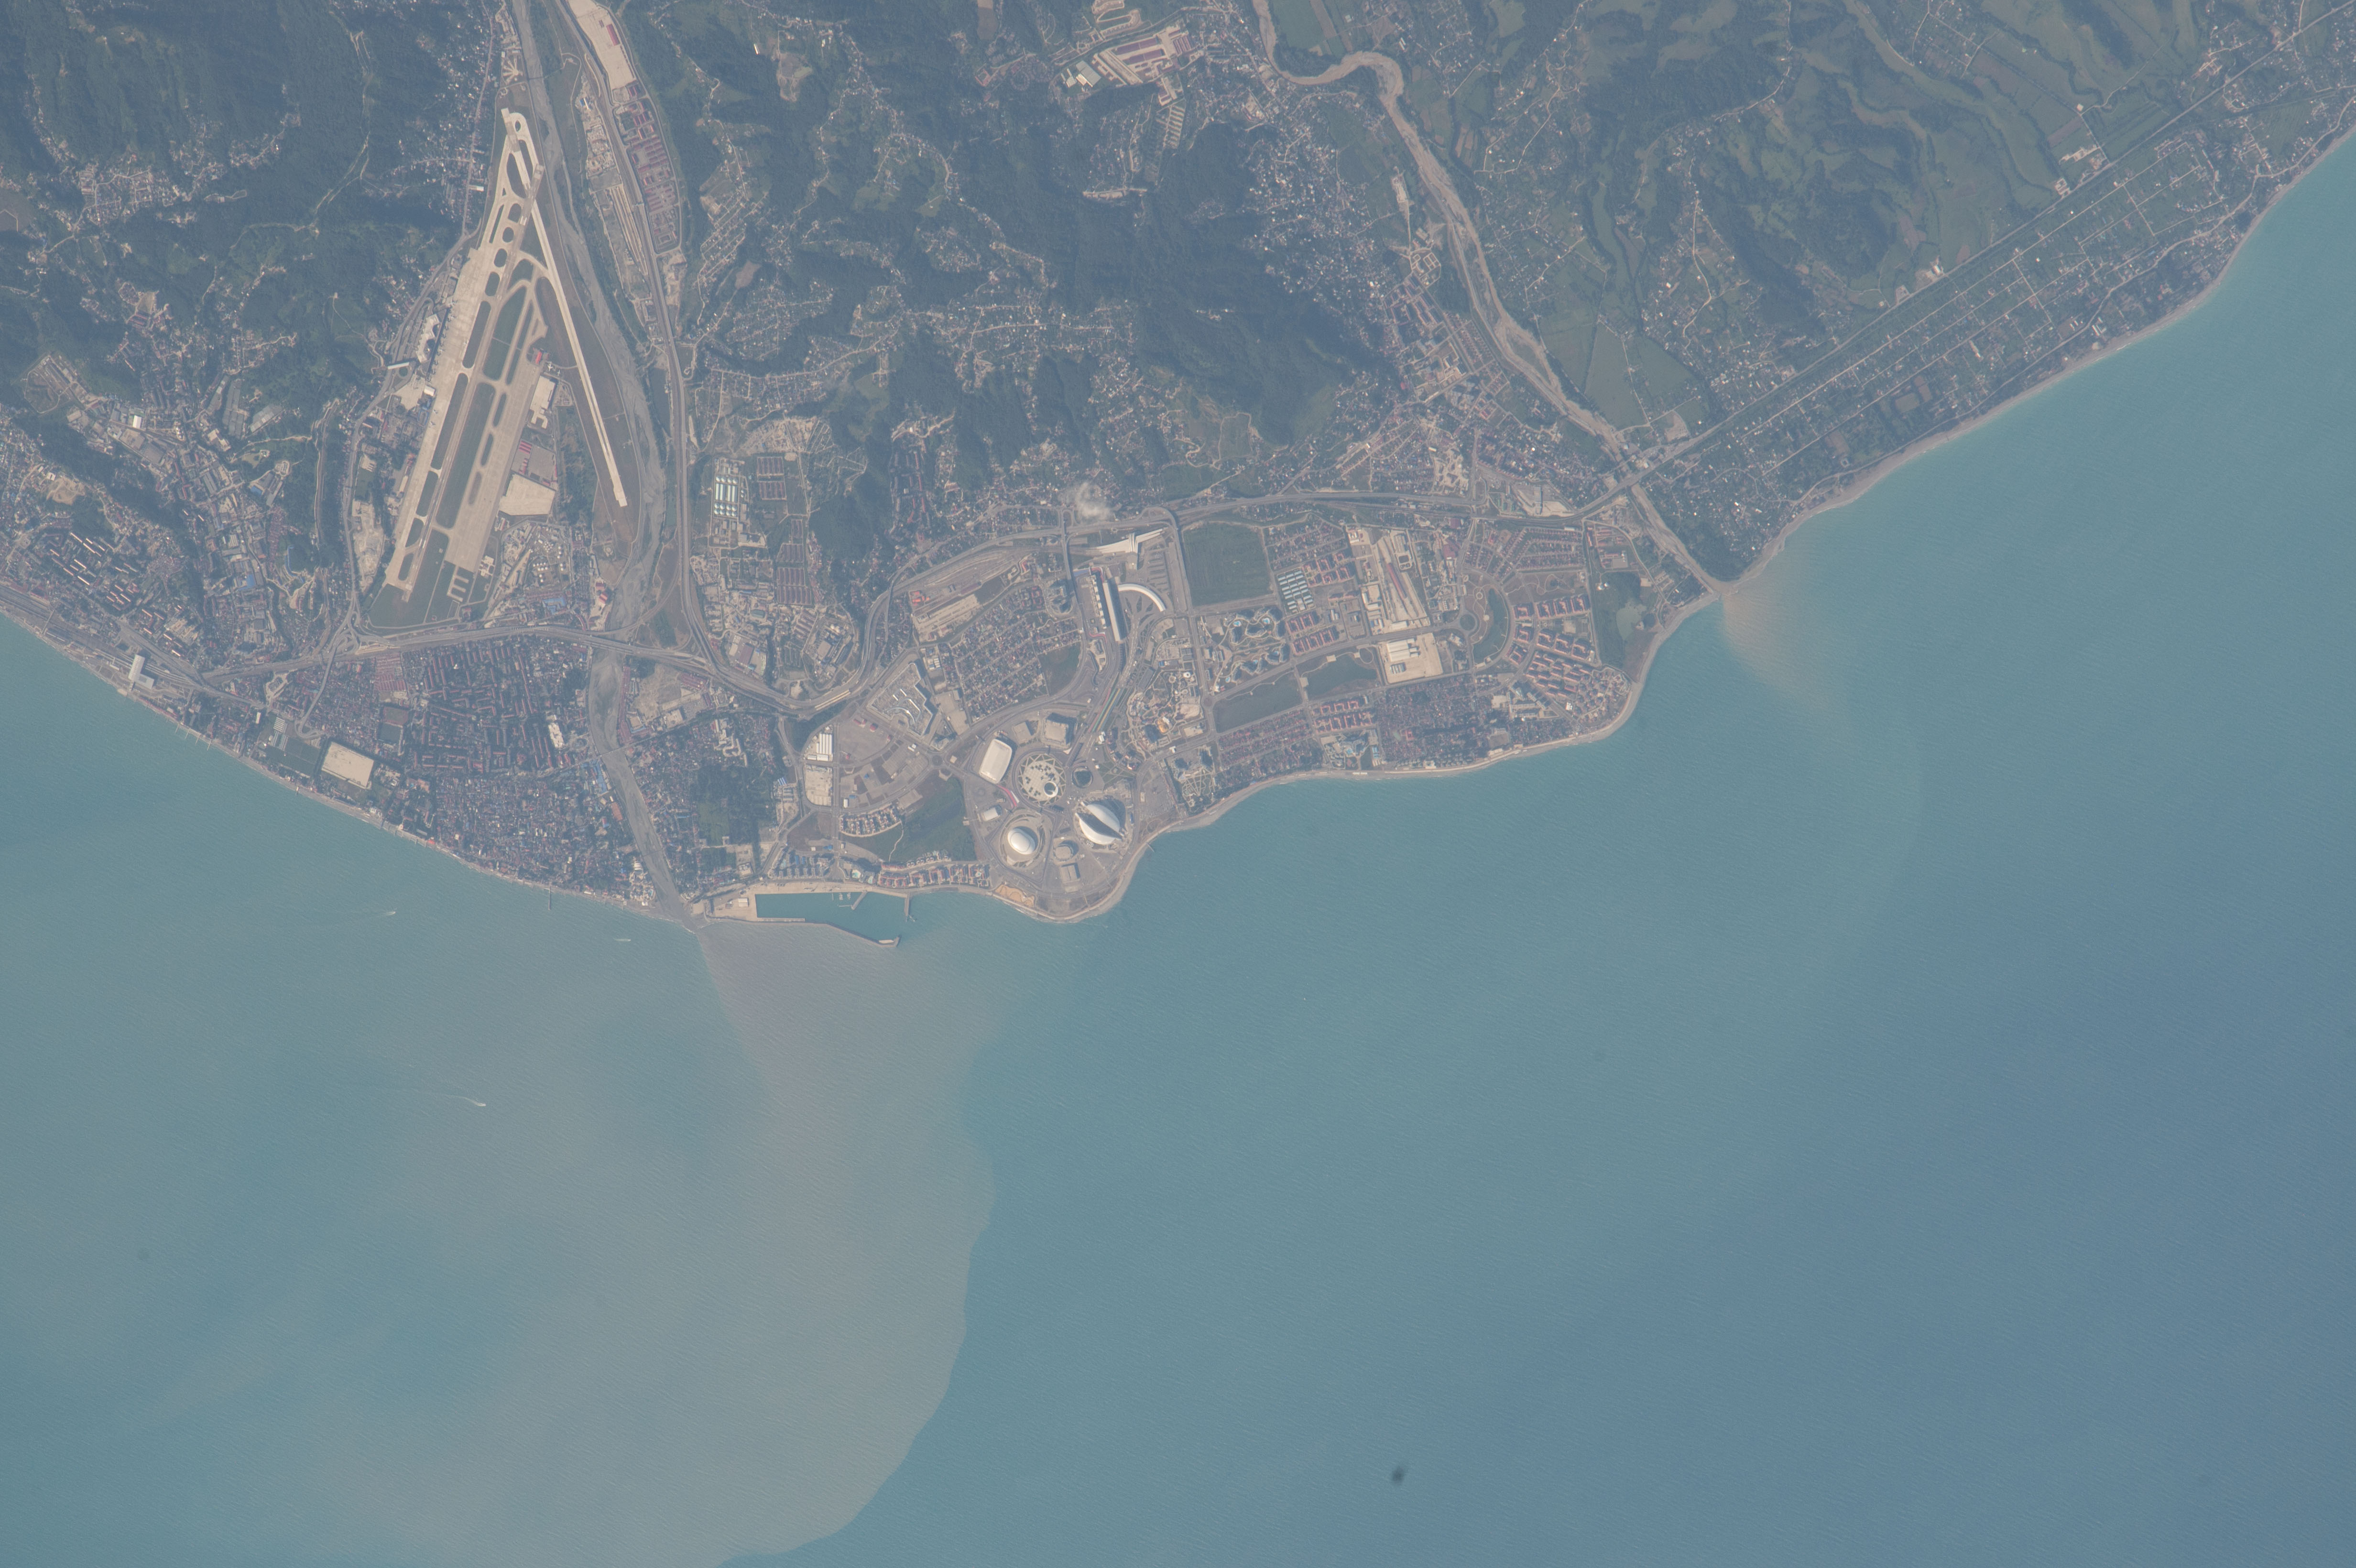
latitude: 43.4
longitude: 40.0
